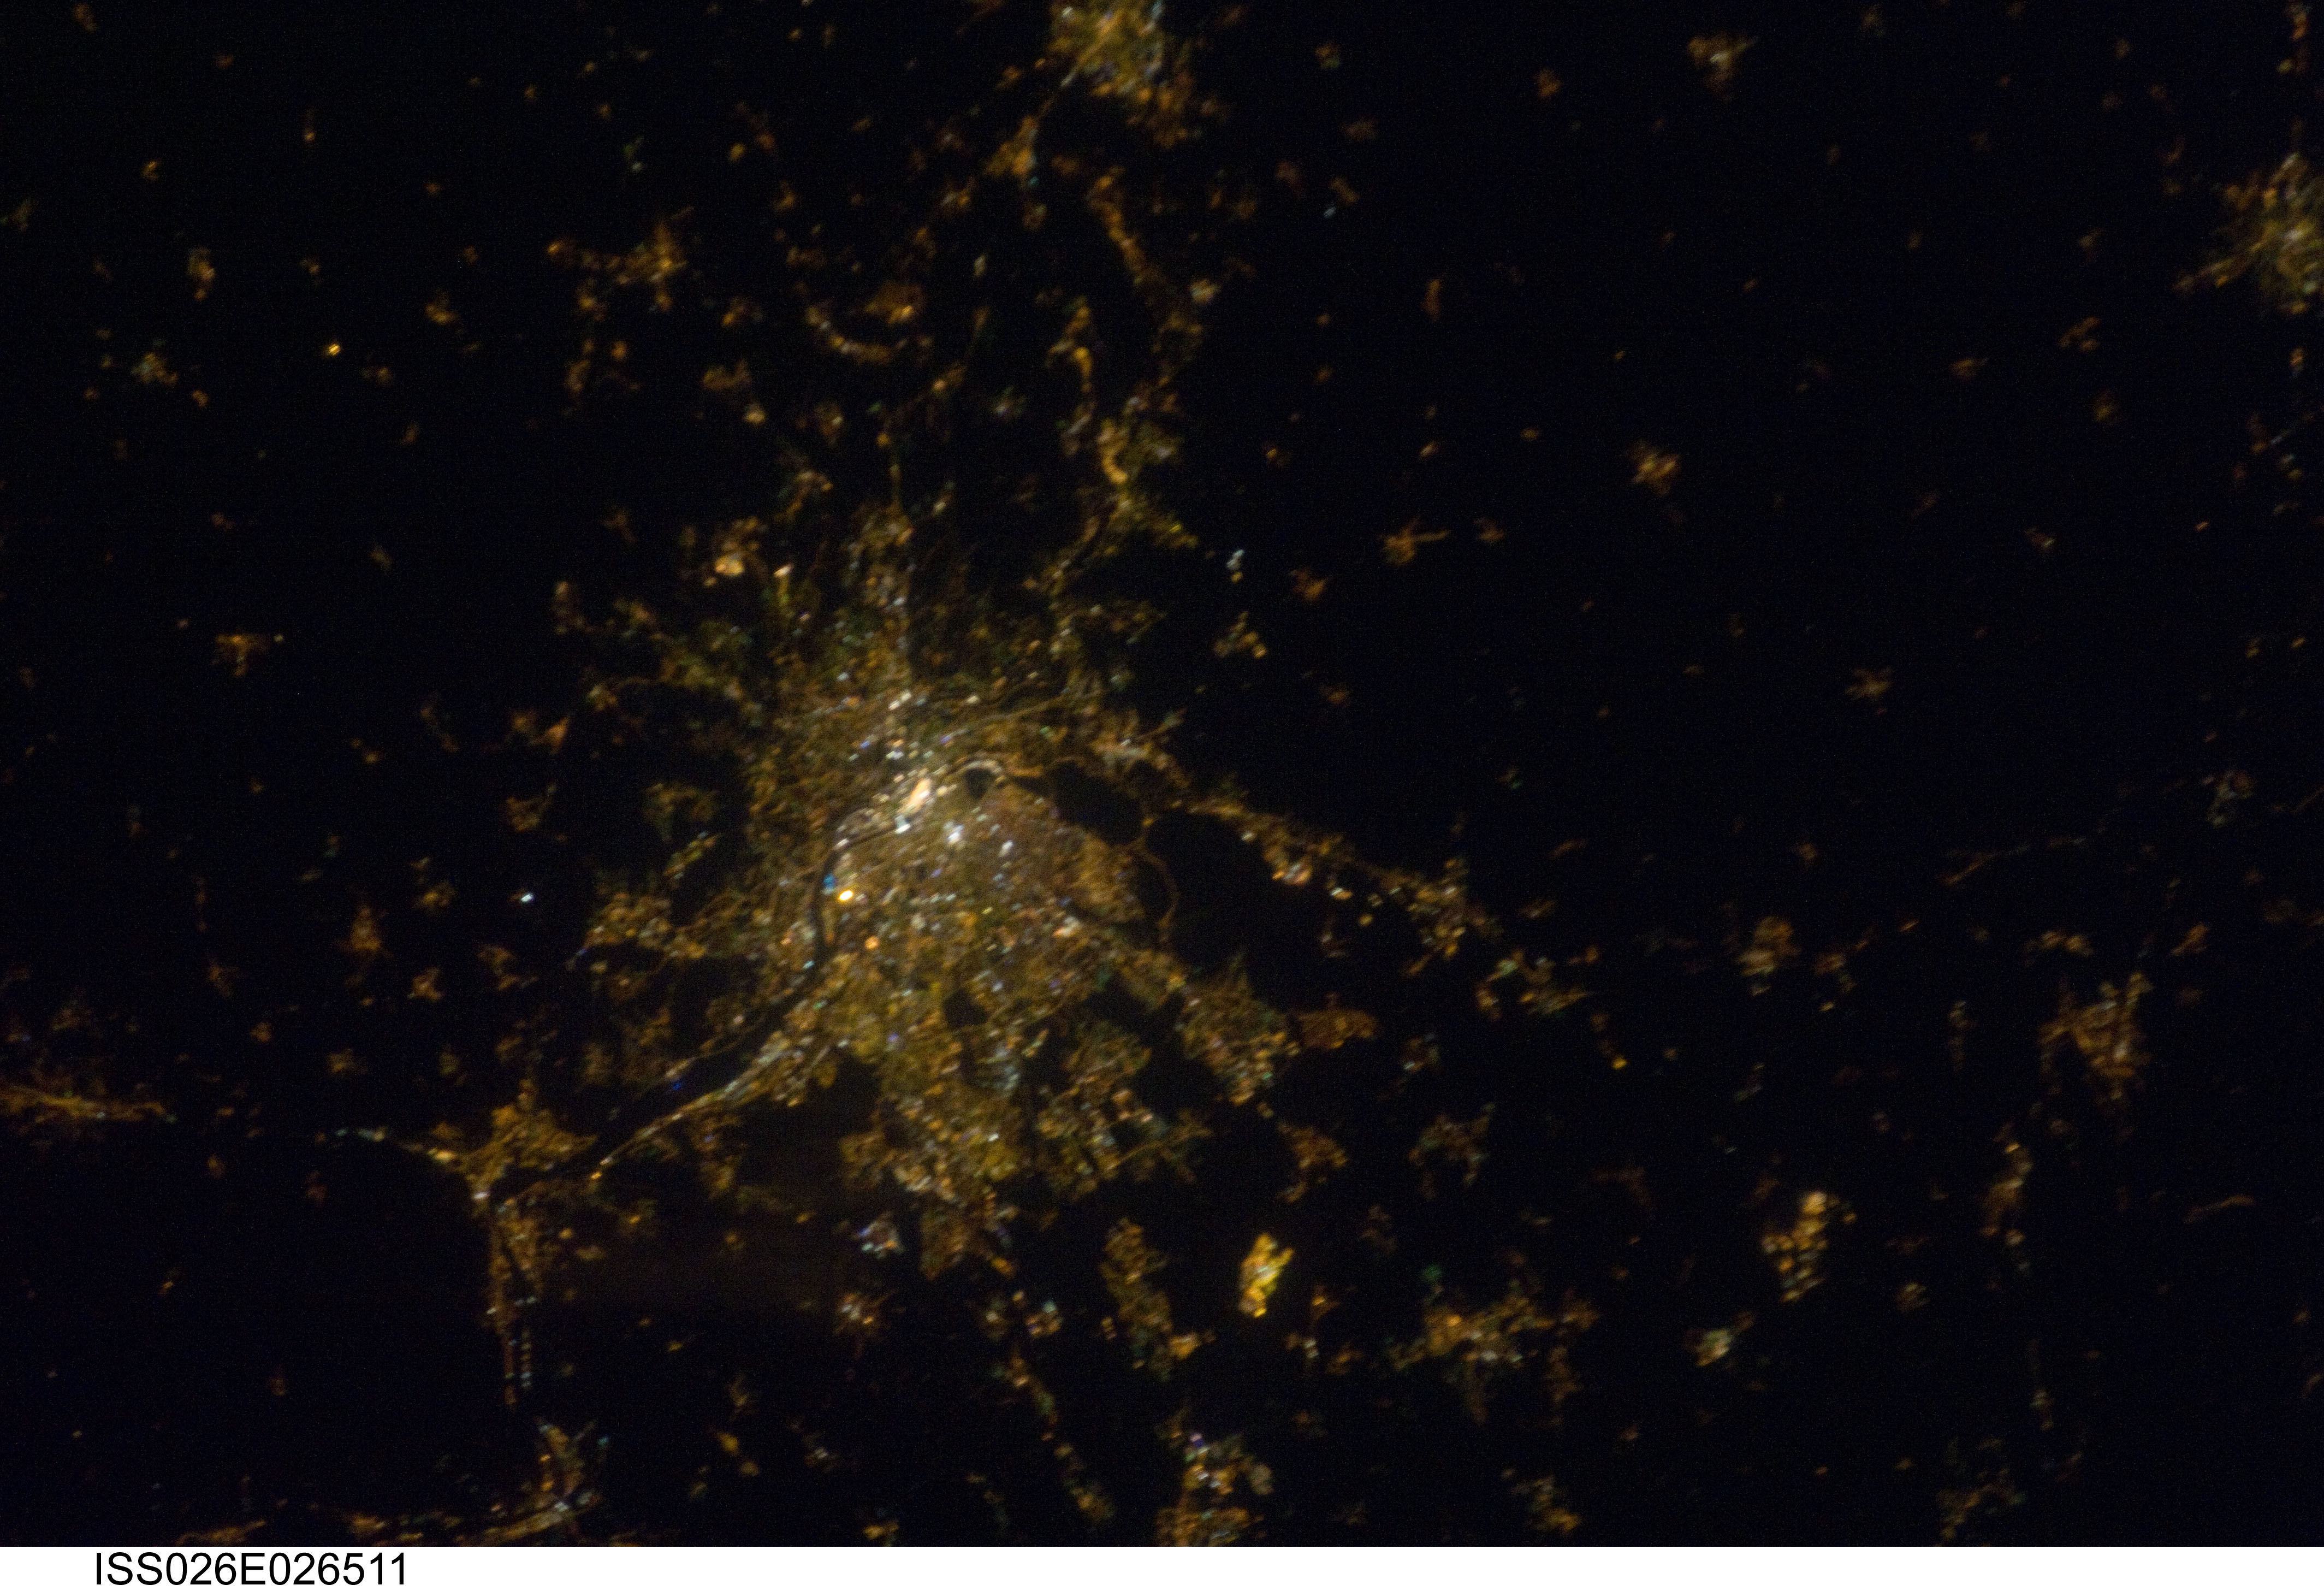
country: FRANCE
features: LYON AT NIGHT
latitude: 45.8
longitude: 4.9
